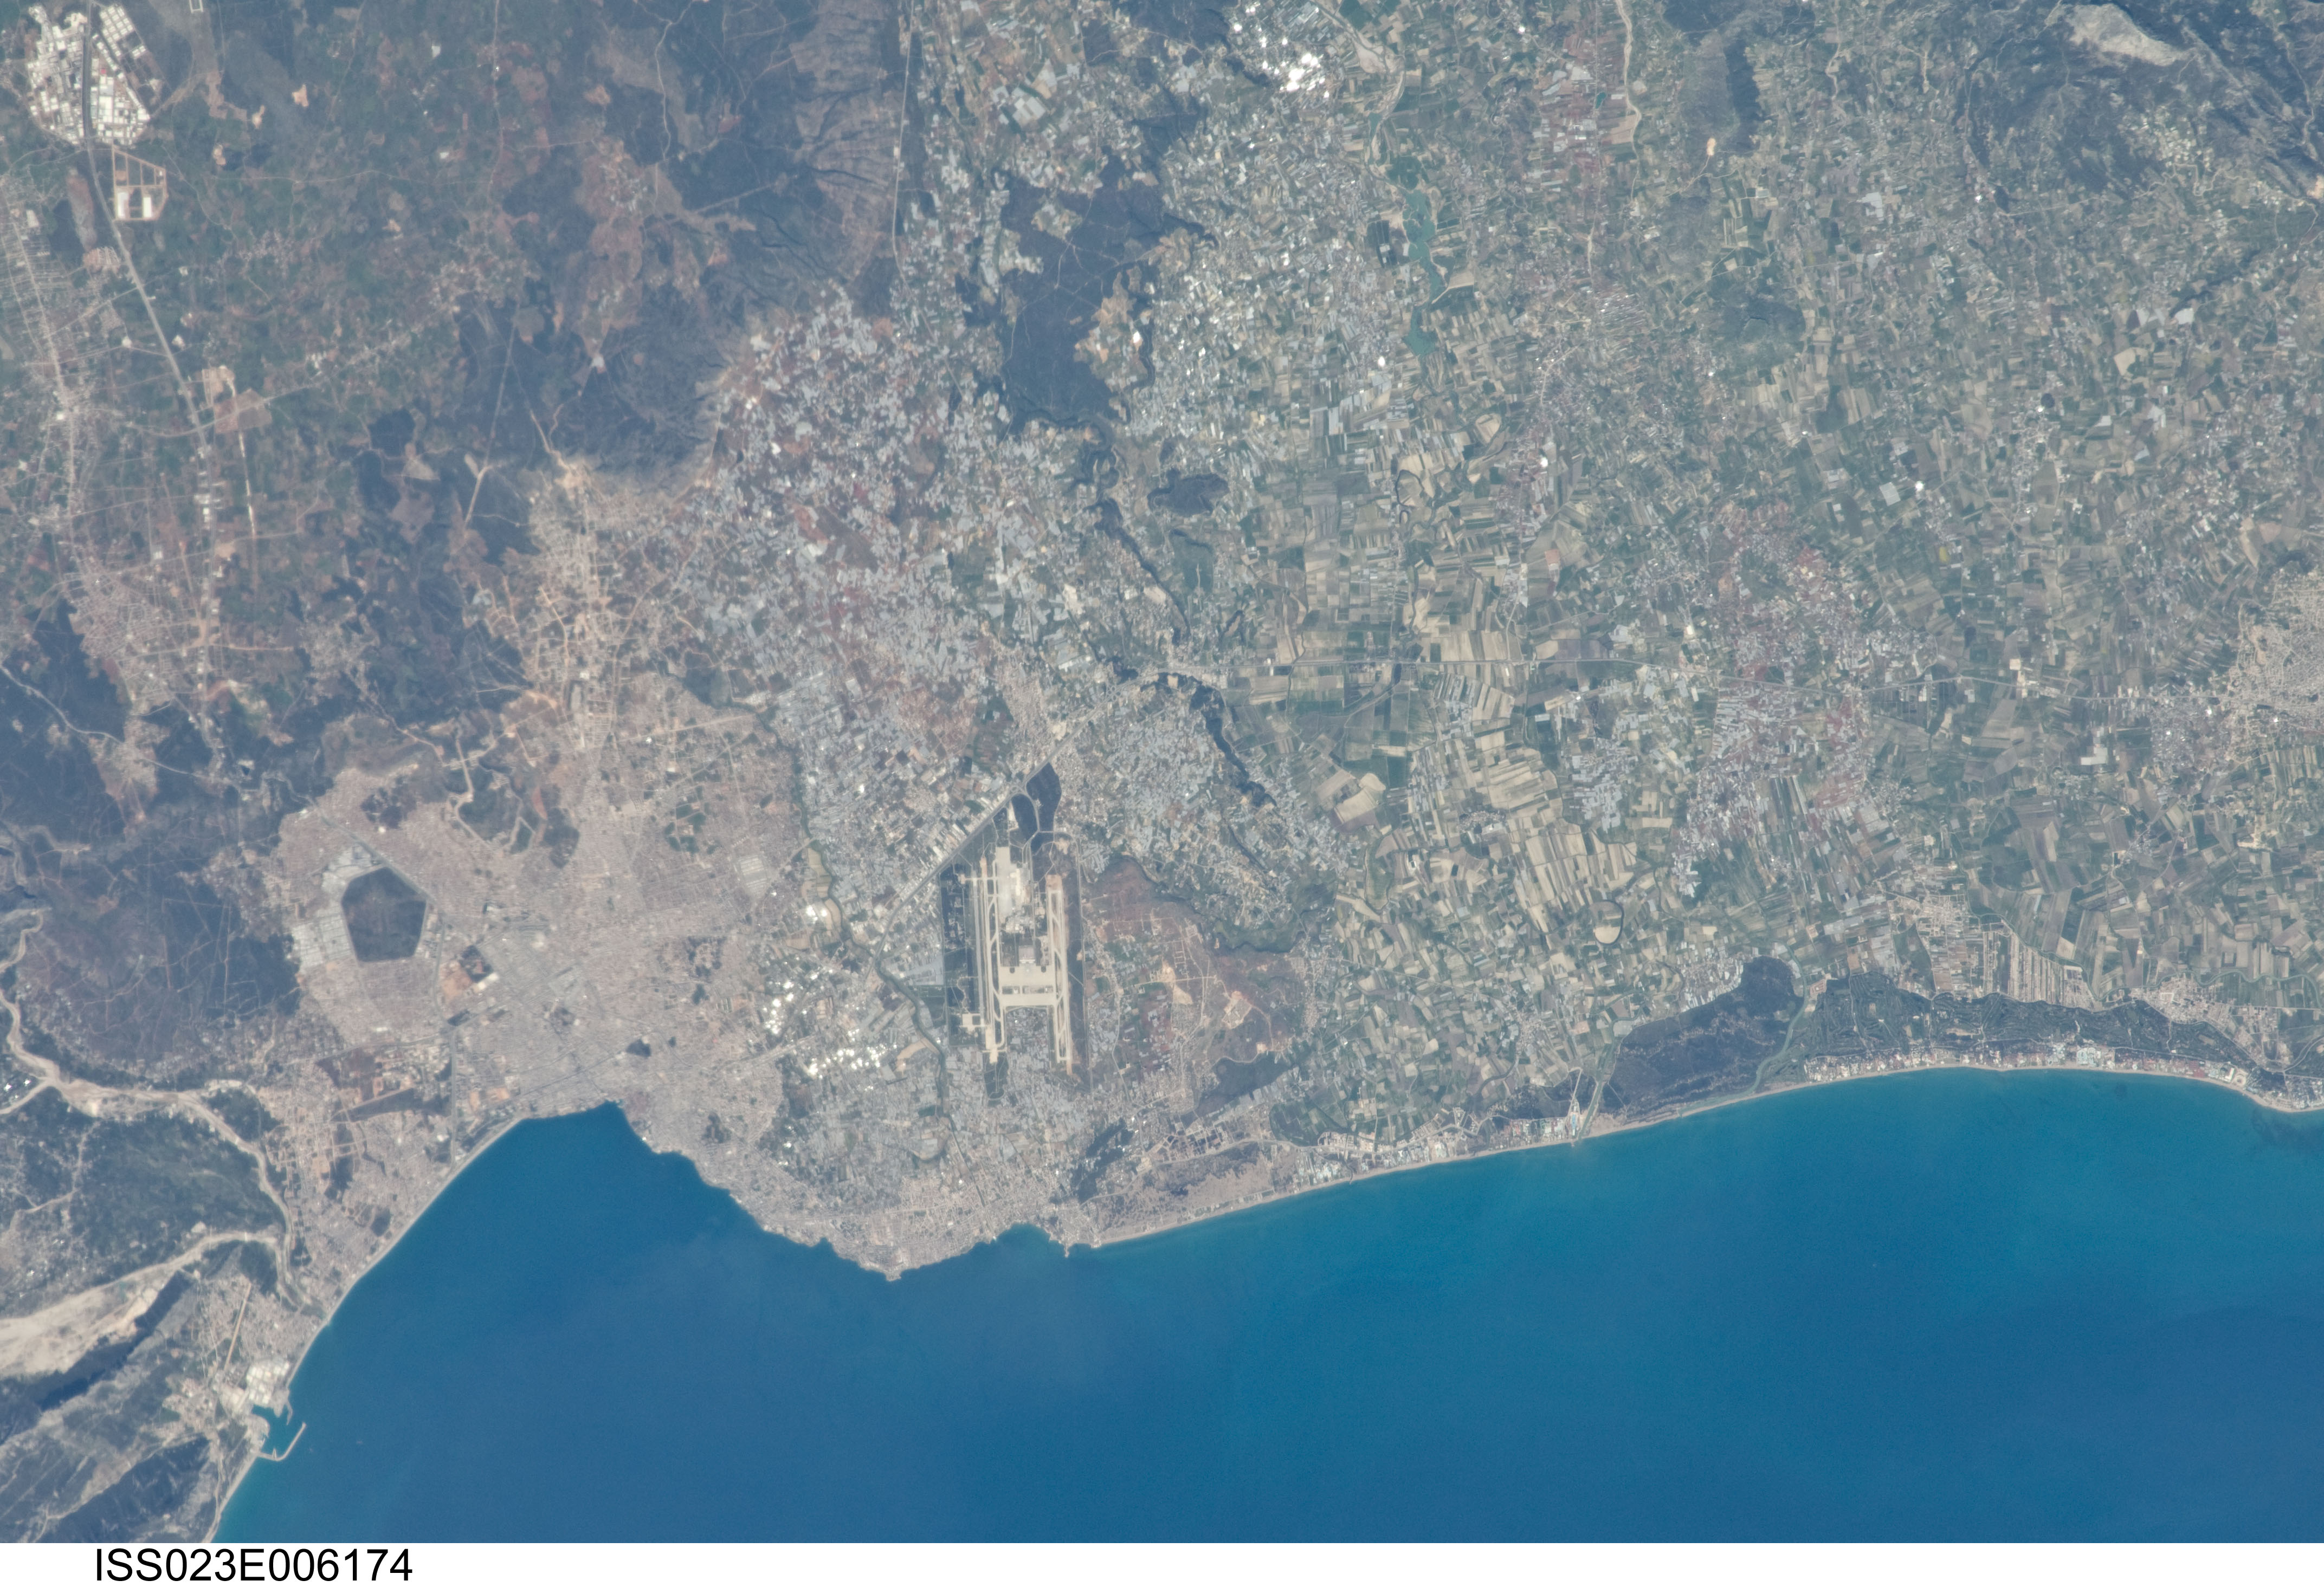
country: TURKEY
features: ANTALYA, ANTALYA AIRPORT, AGR., ROADS SERIK, ANTALYA G.
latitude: 37.0
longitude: 30.9
